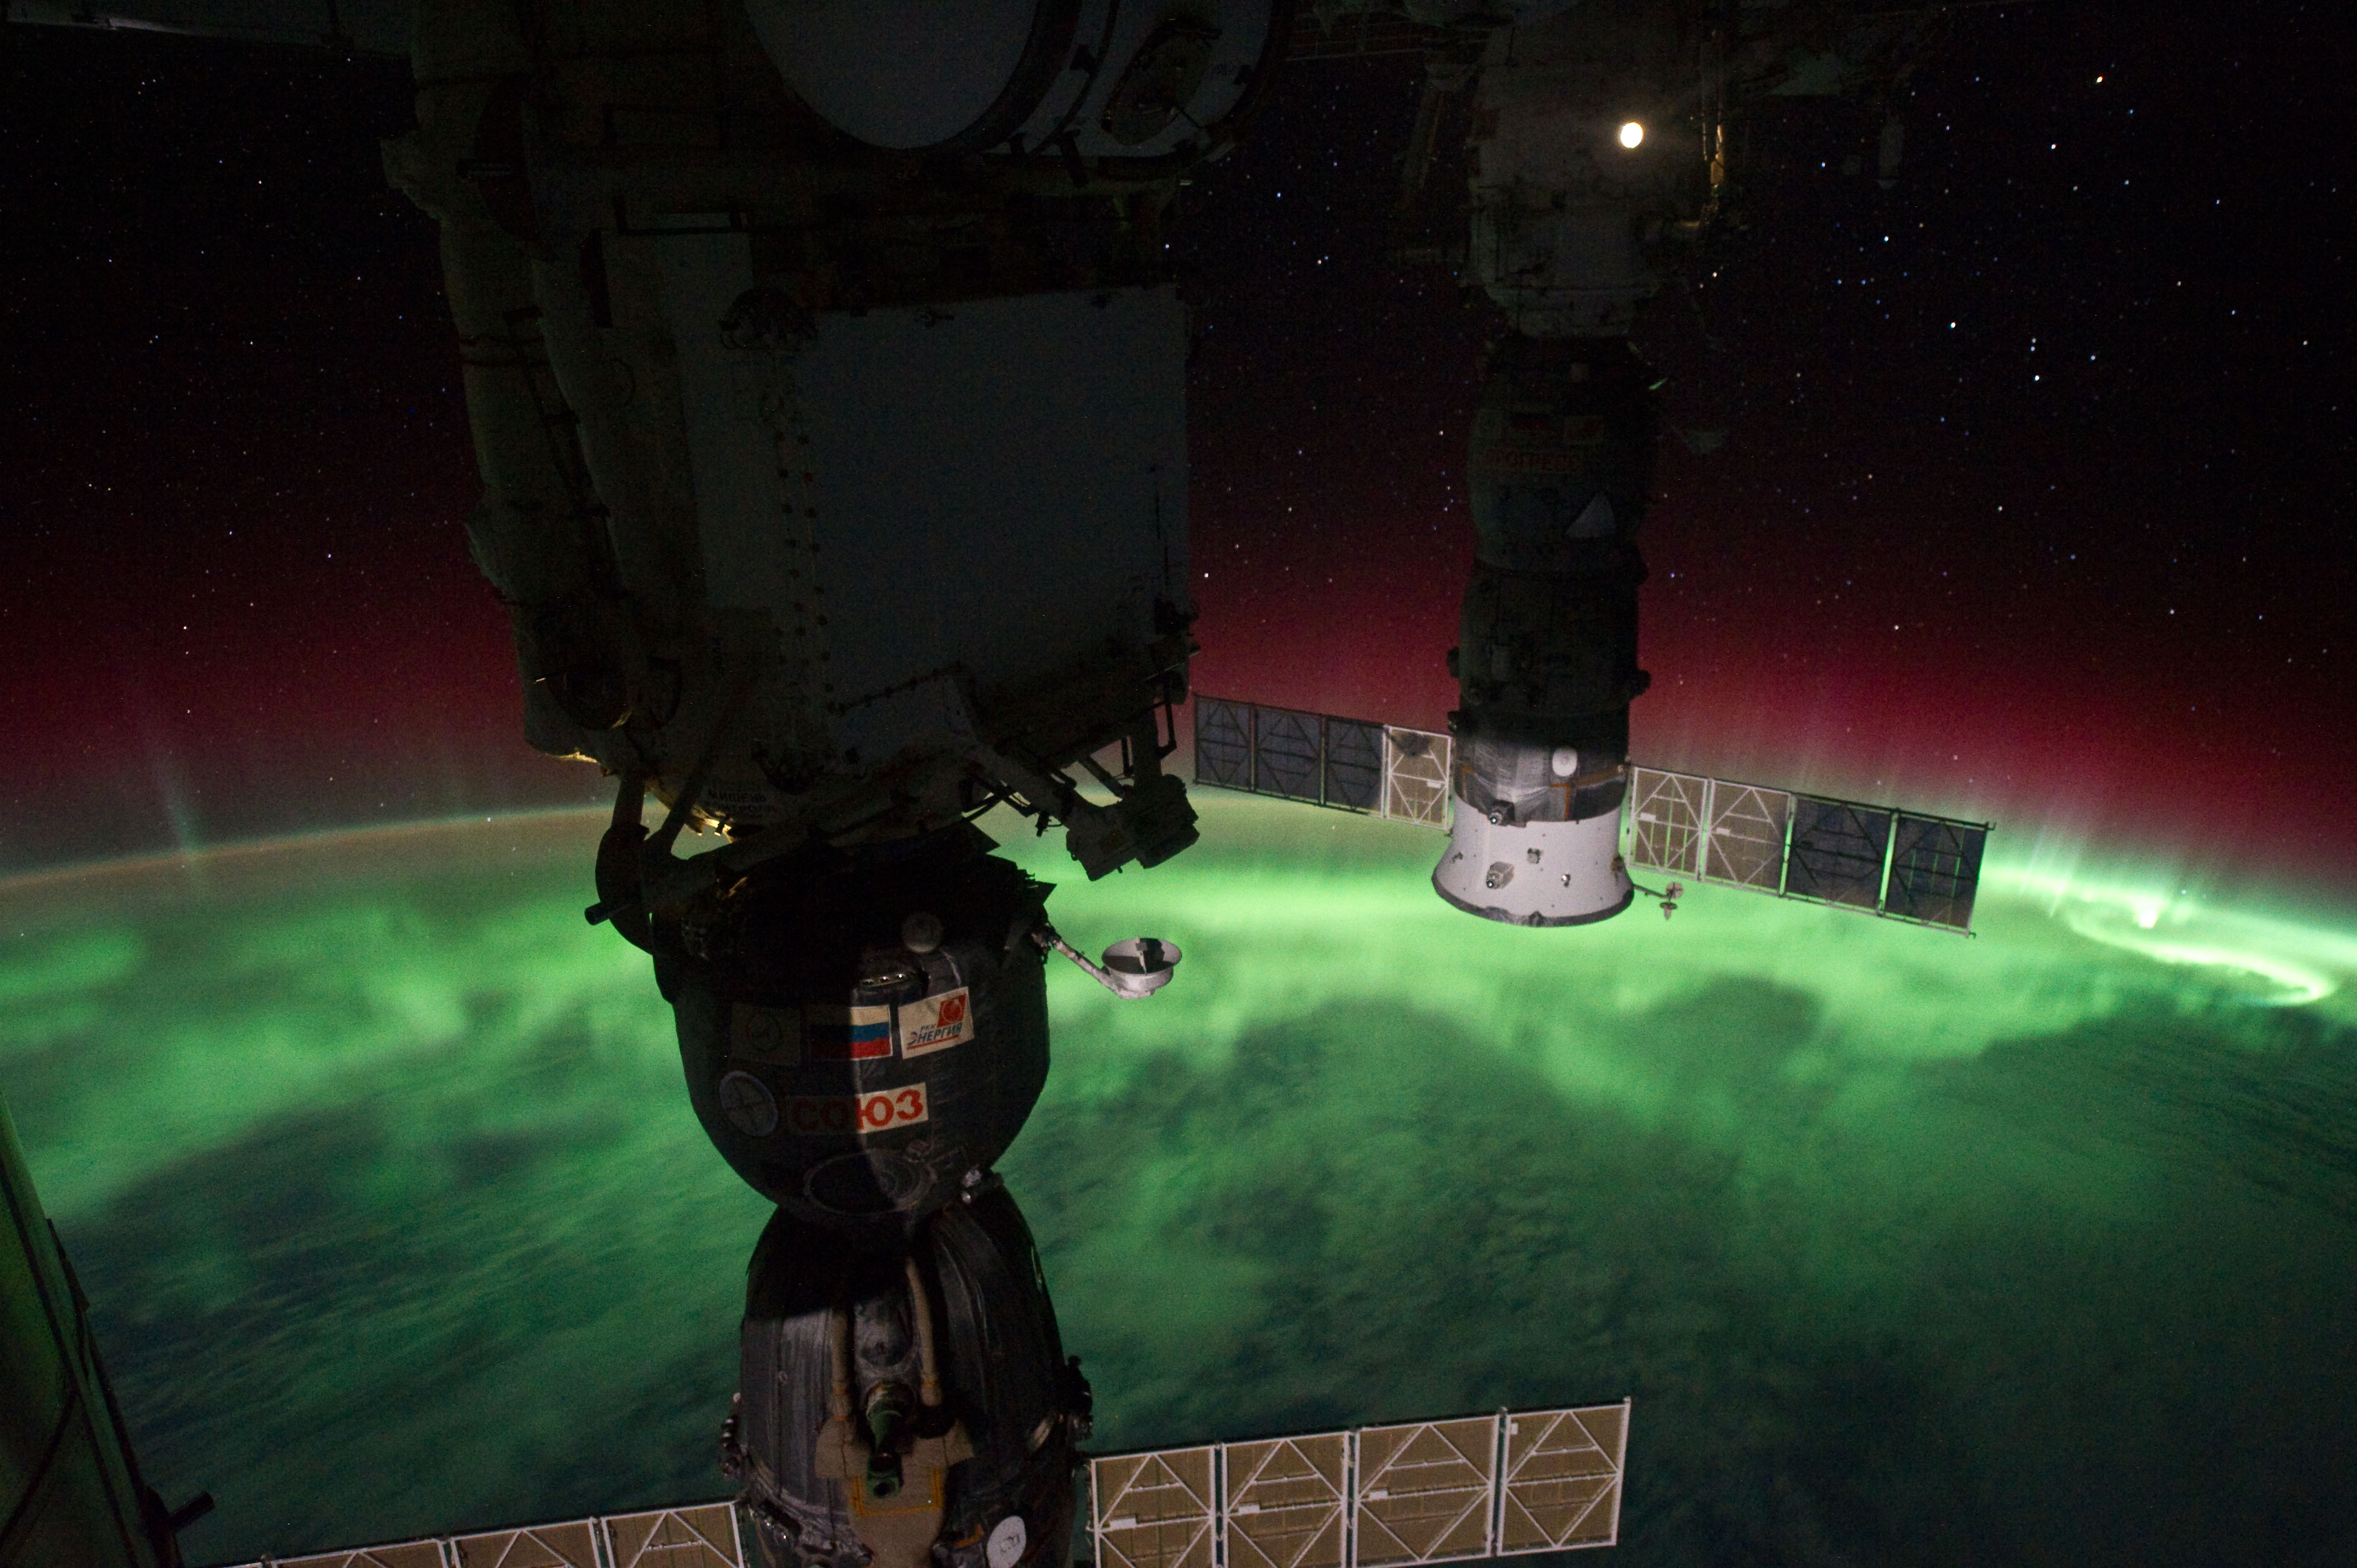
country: AURORA
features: AURORA AUSTRALIS OVER S. TASMAN SEA, SOYUZ, PROGRESS
